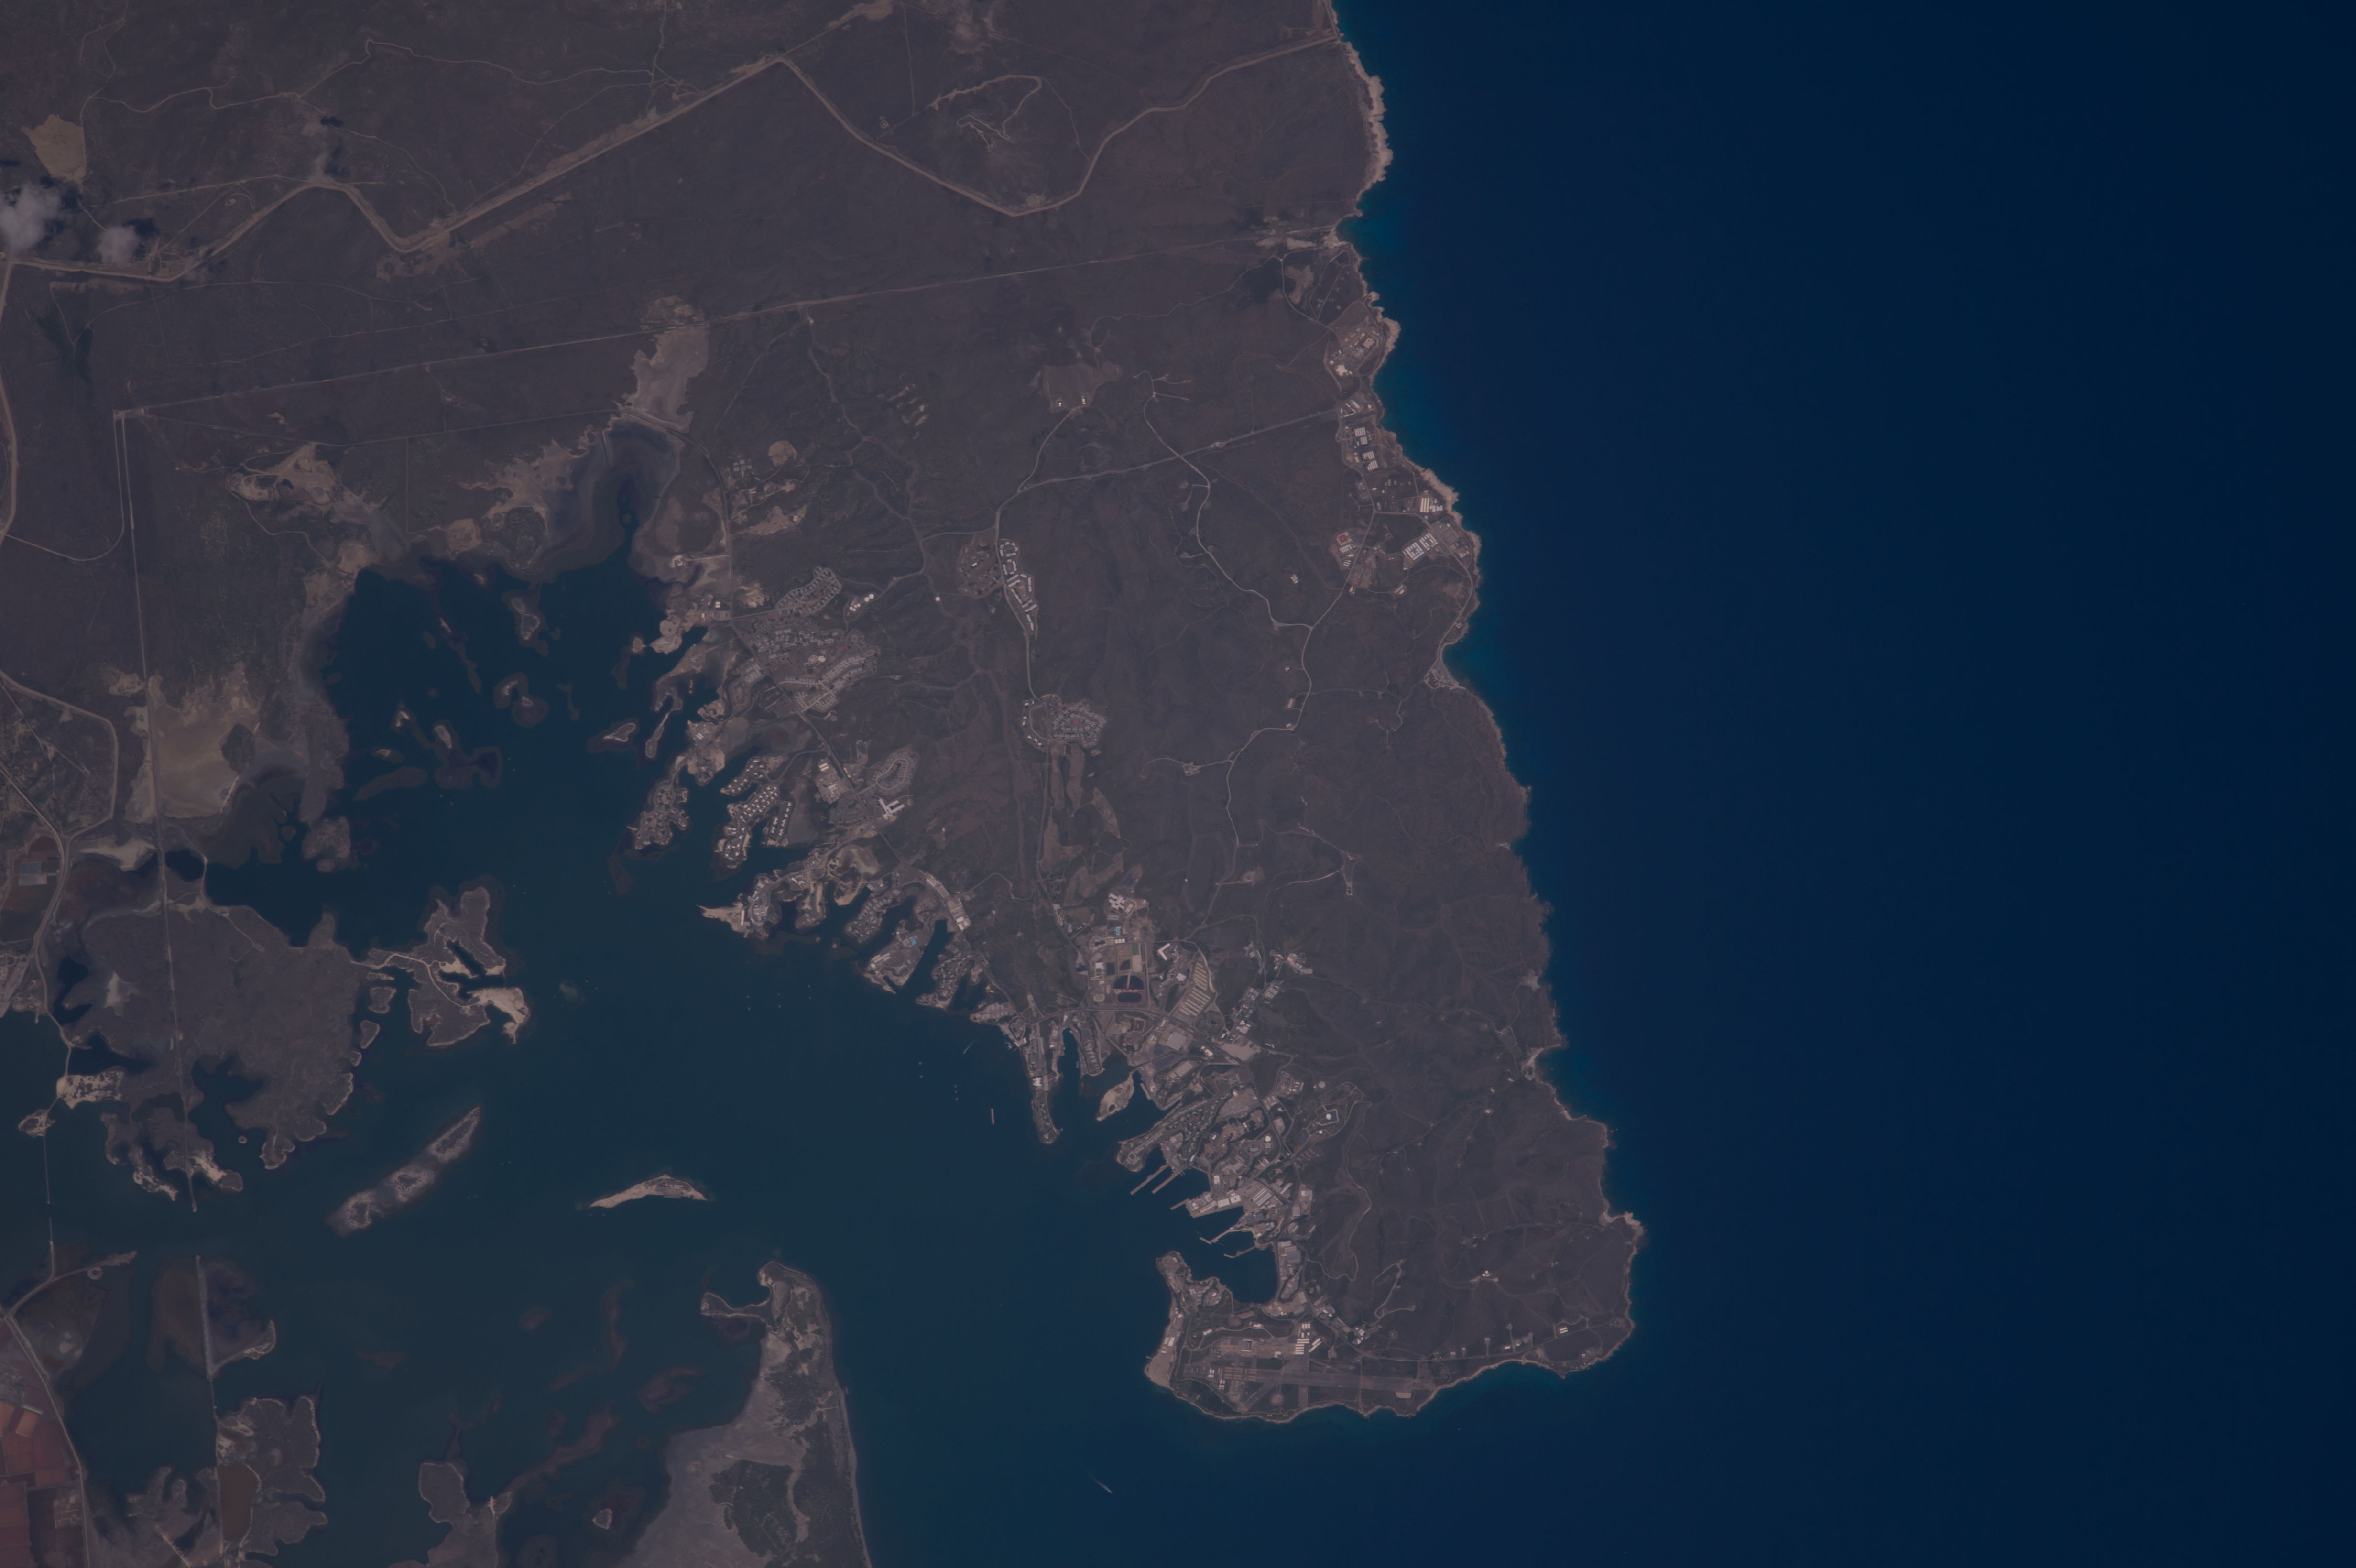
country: CUBA
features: GUANTANAMO BAY, CAIMANERA, BOQUERON, PARAGUAY
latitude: 19.9
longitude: -75.1
